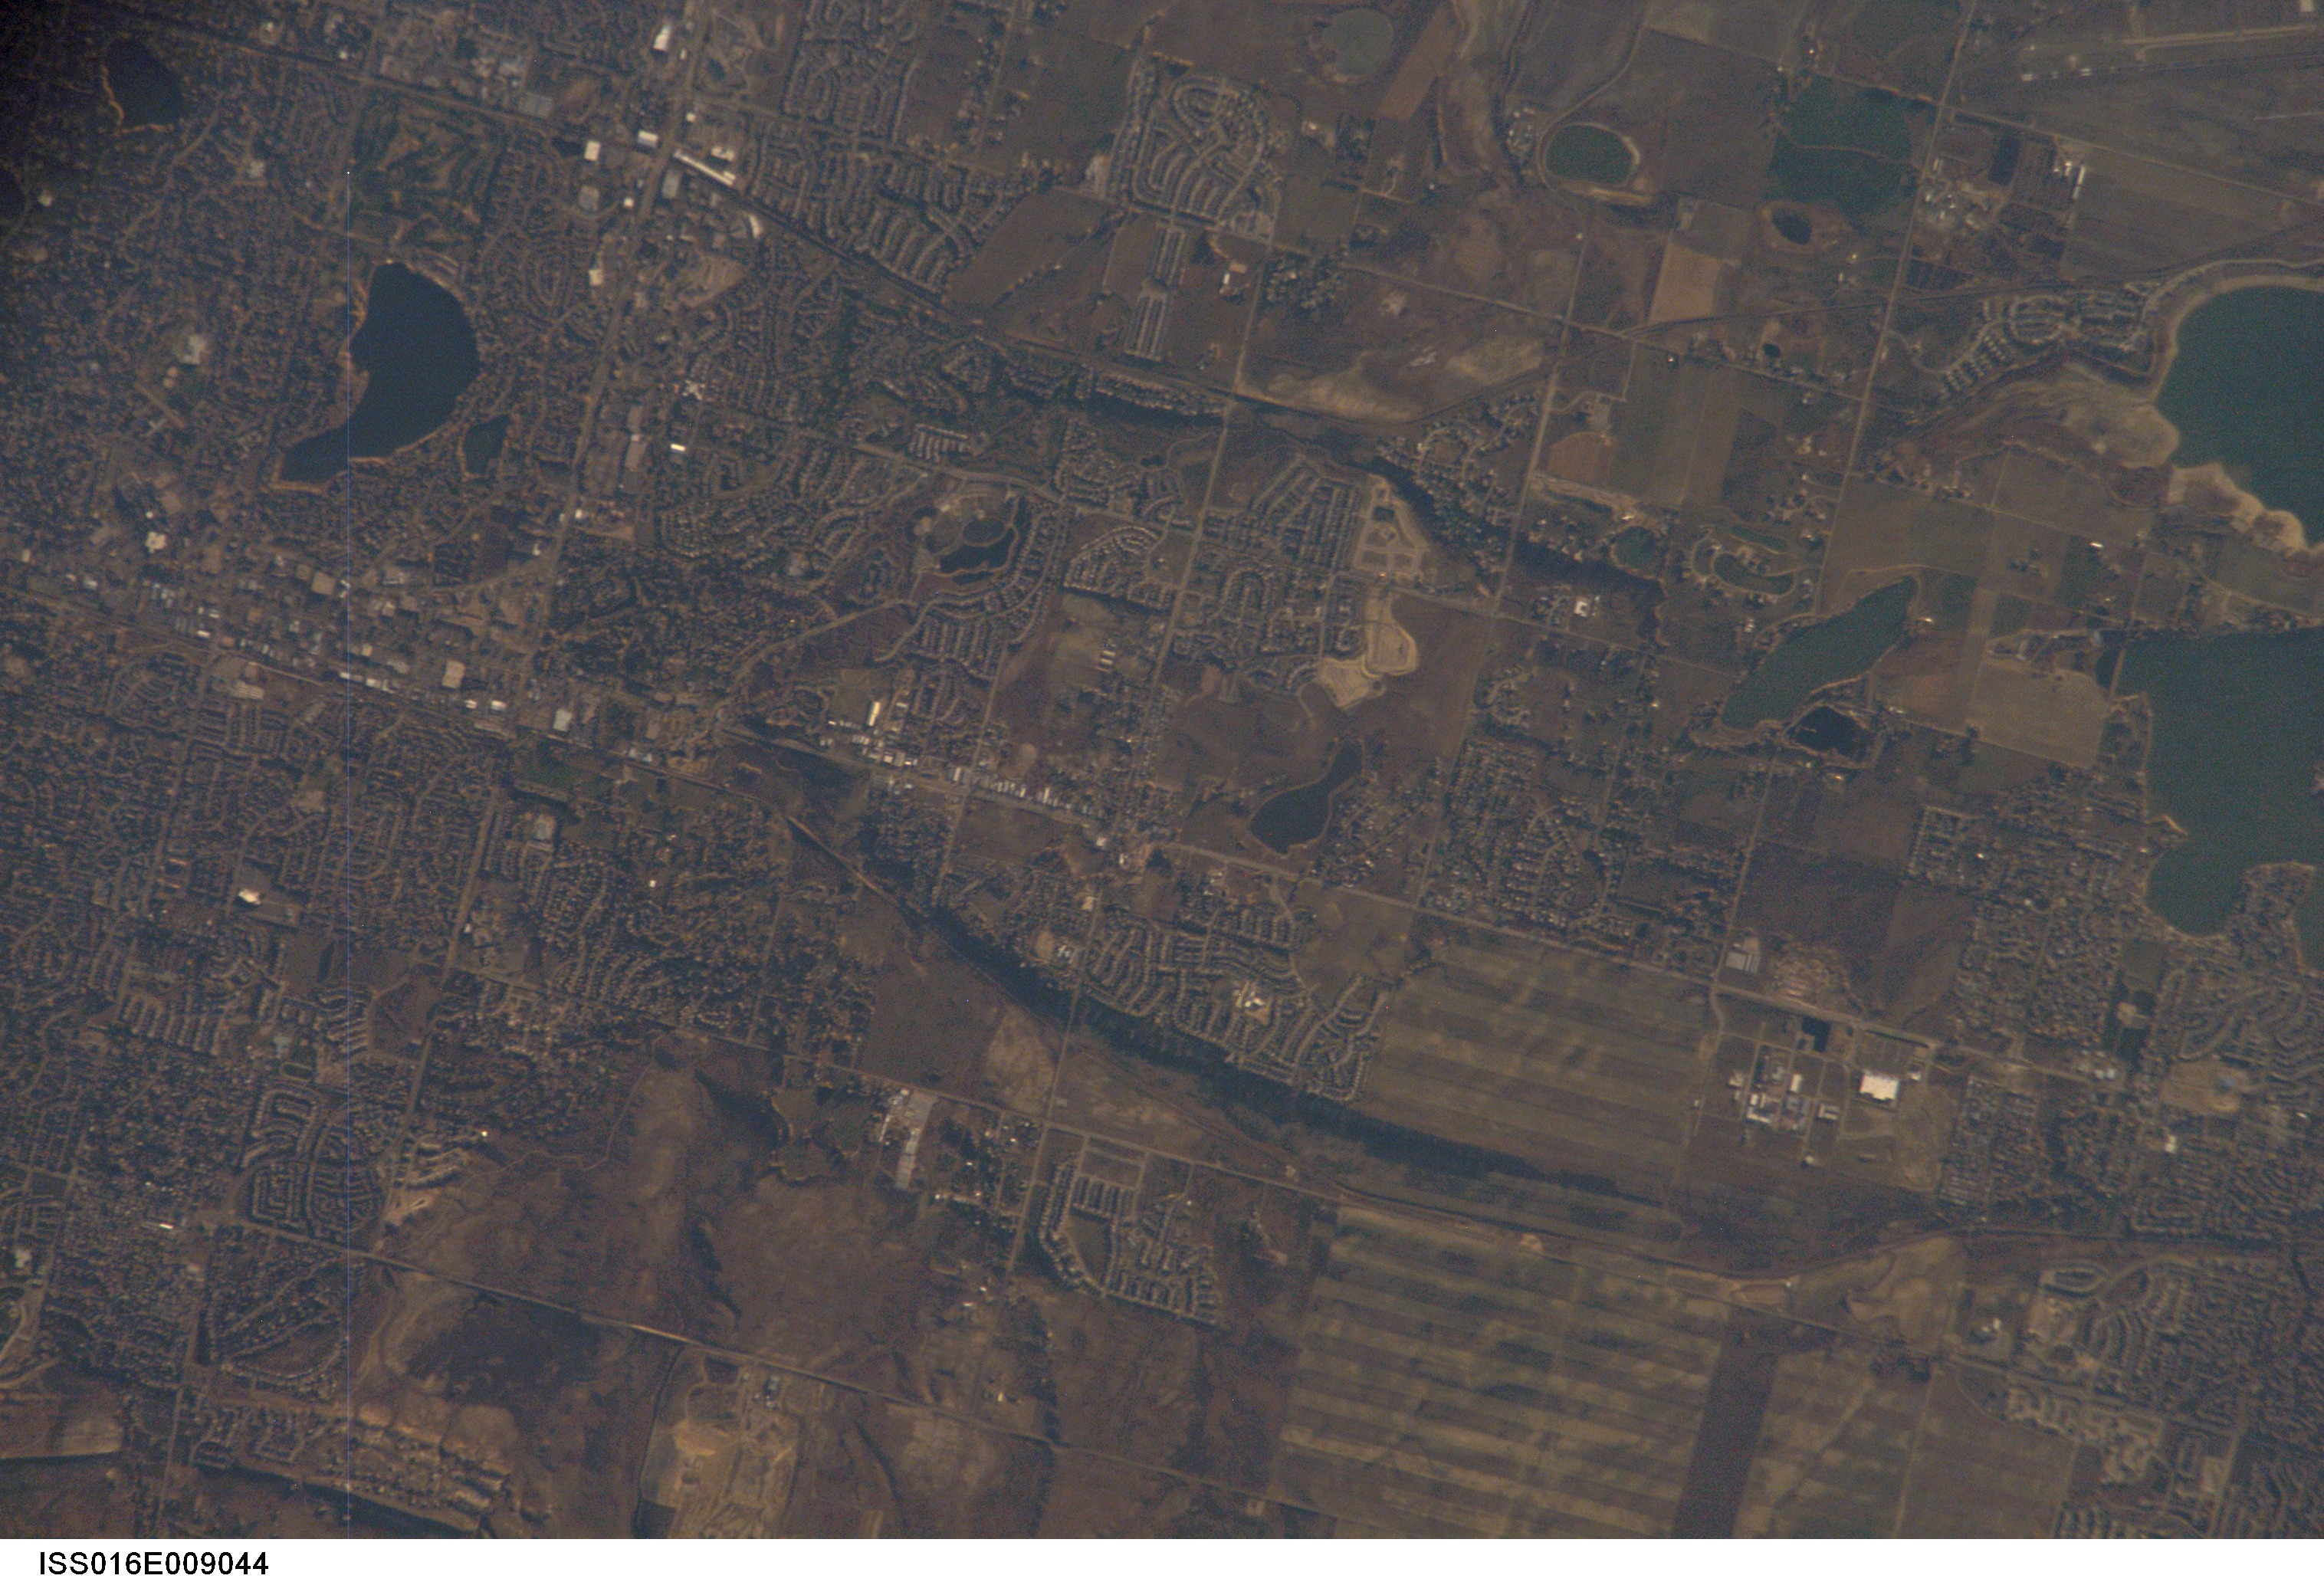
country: USA-COLORADO
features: FORT COLLINS, LAKES, LOVELAND
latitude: 40.5
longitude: -105.1
